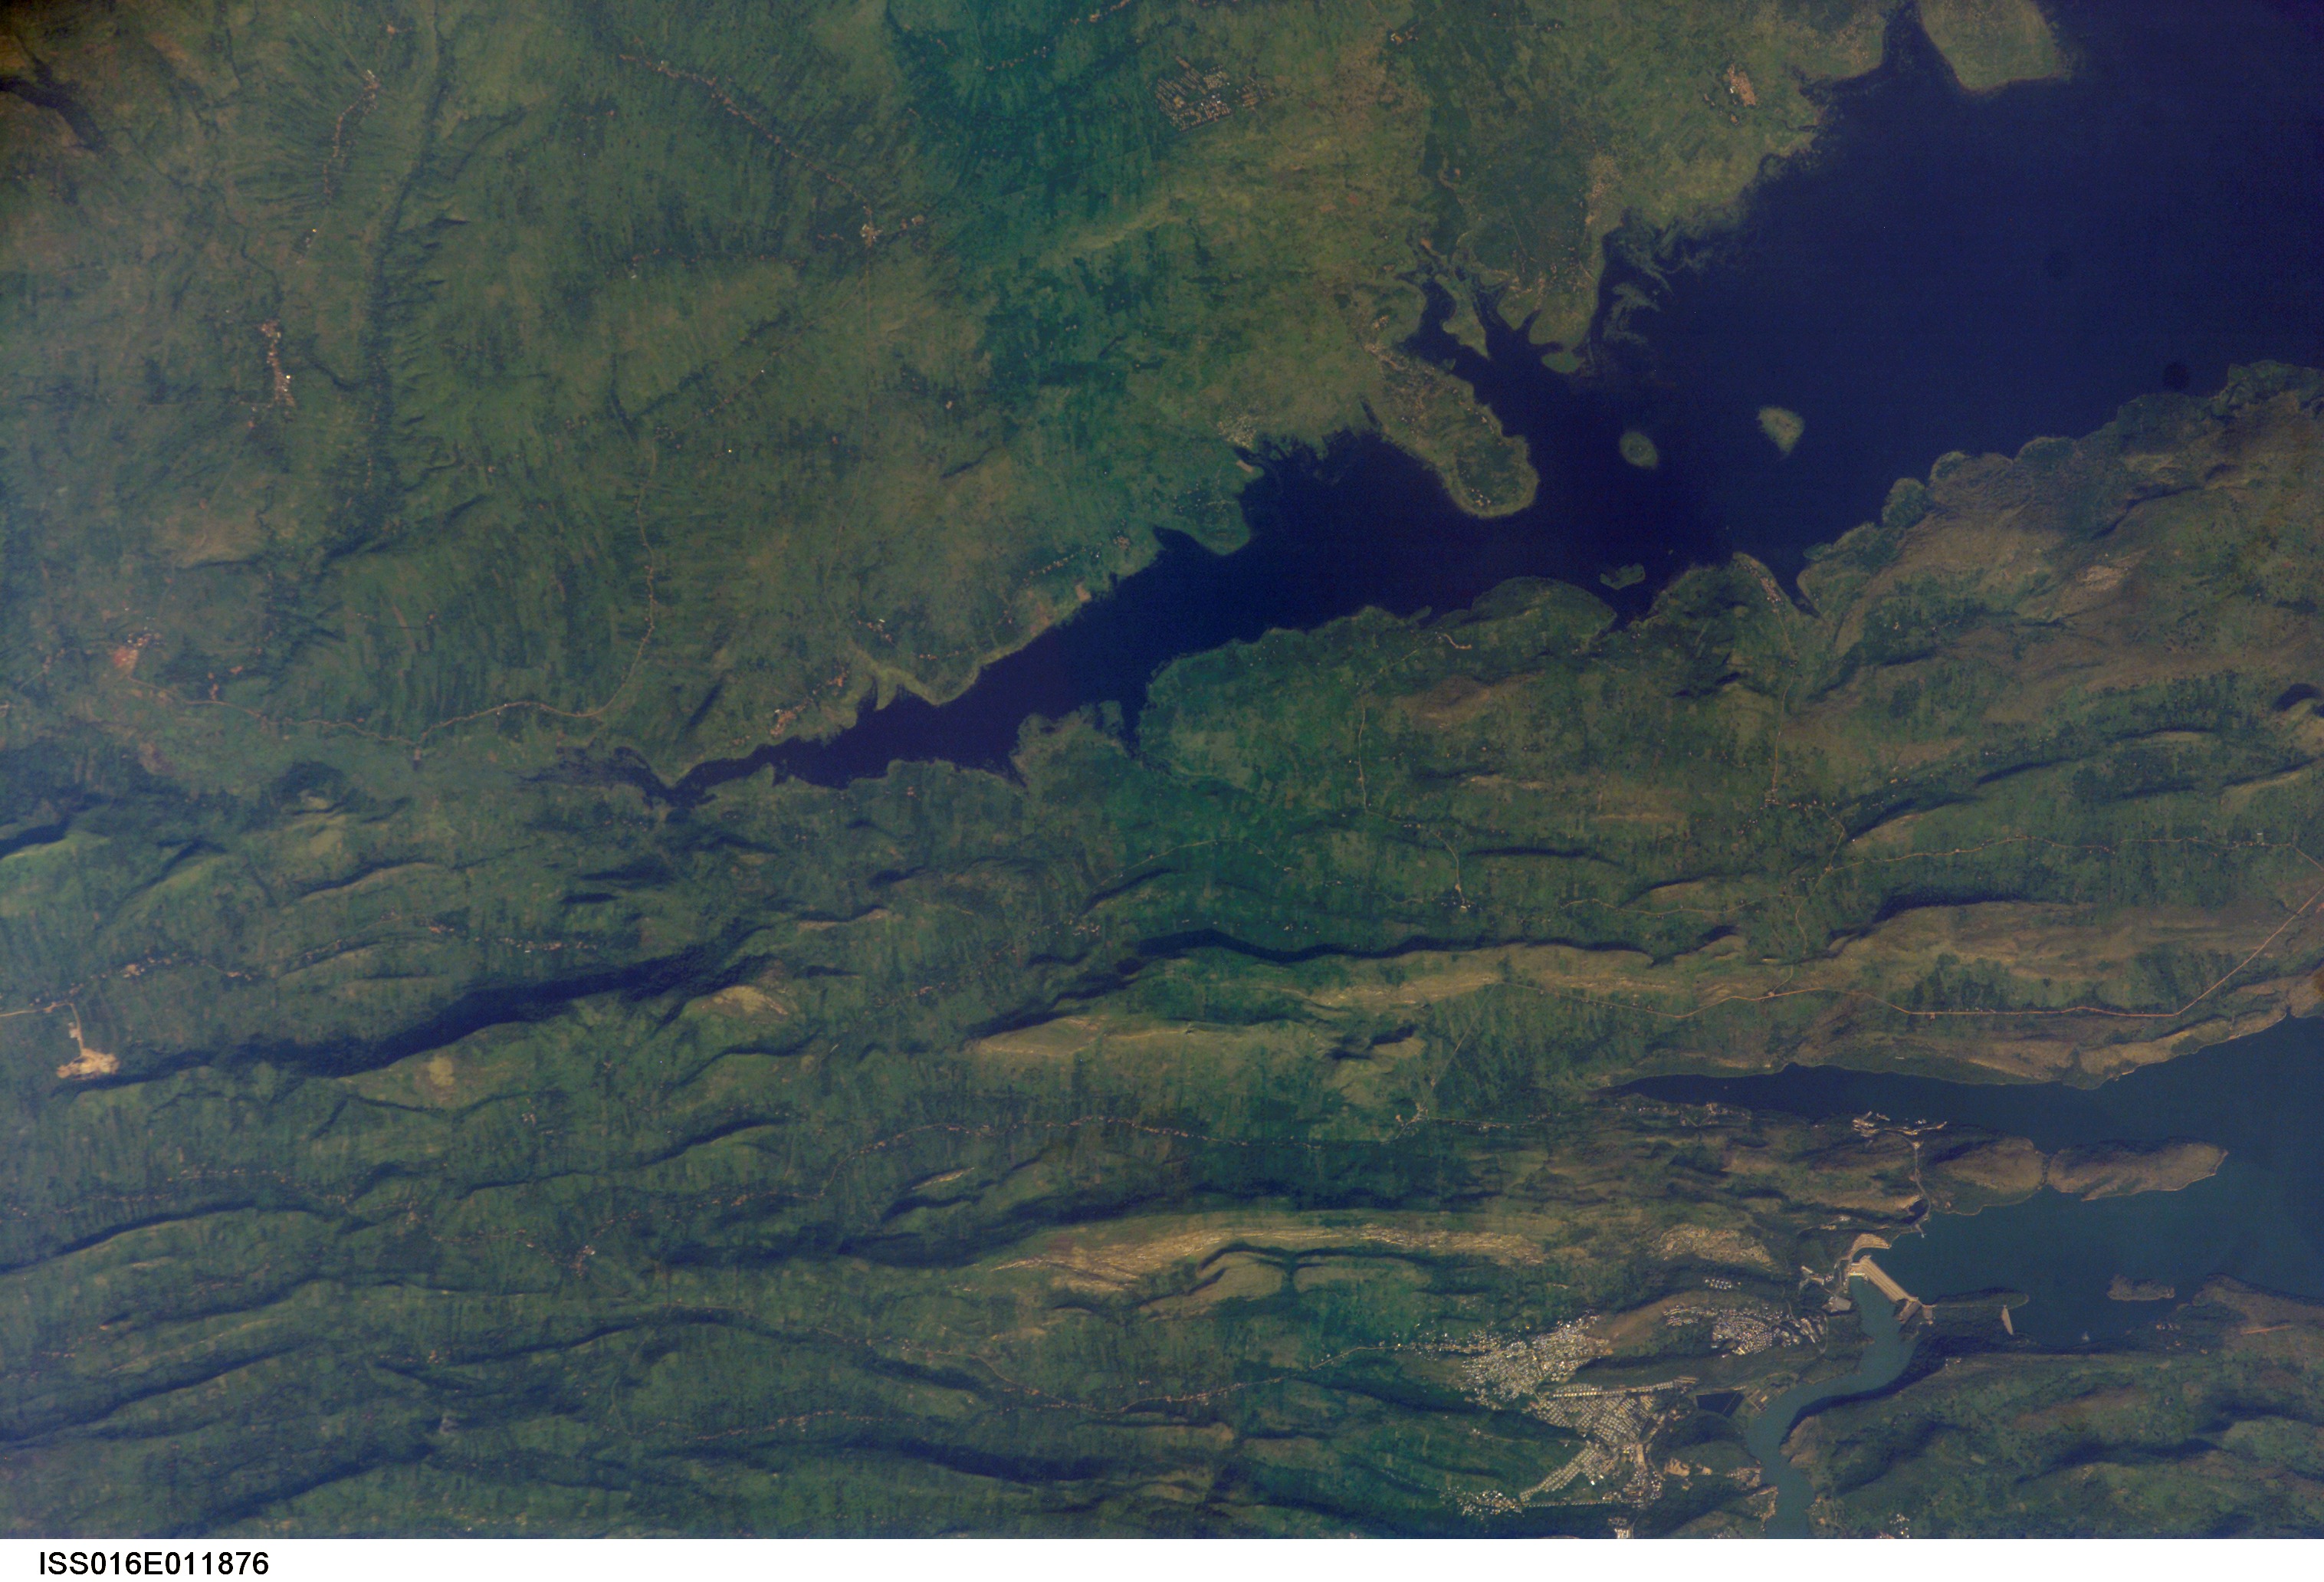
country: GHANA
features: S. LAKE VOLTA, RIDGES, TOWNS
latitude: 6.3
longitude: 0.0
